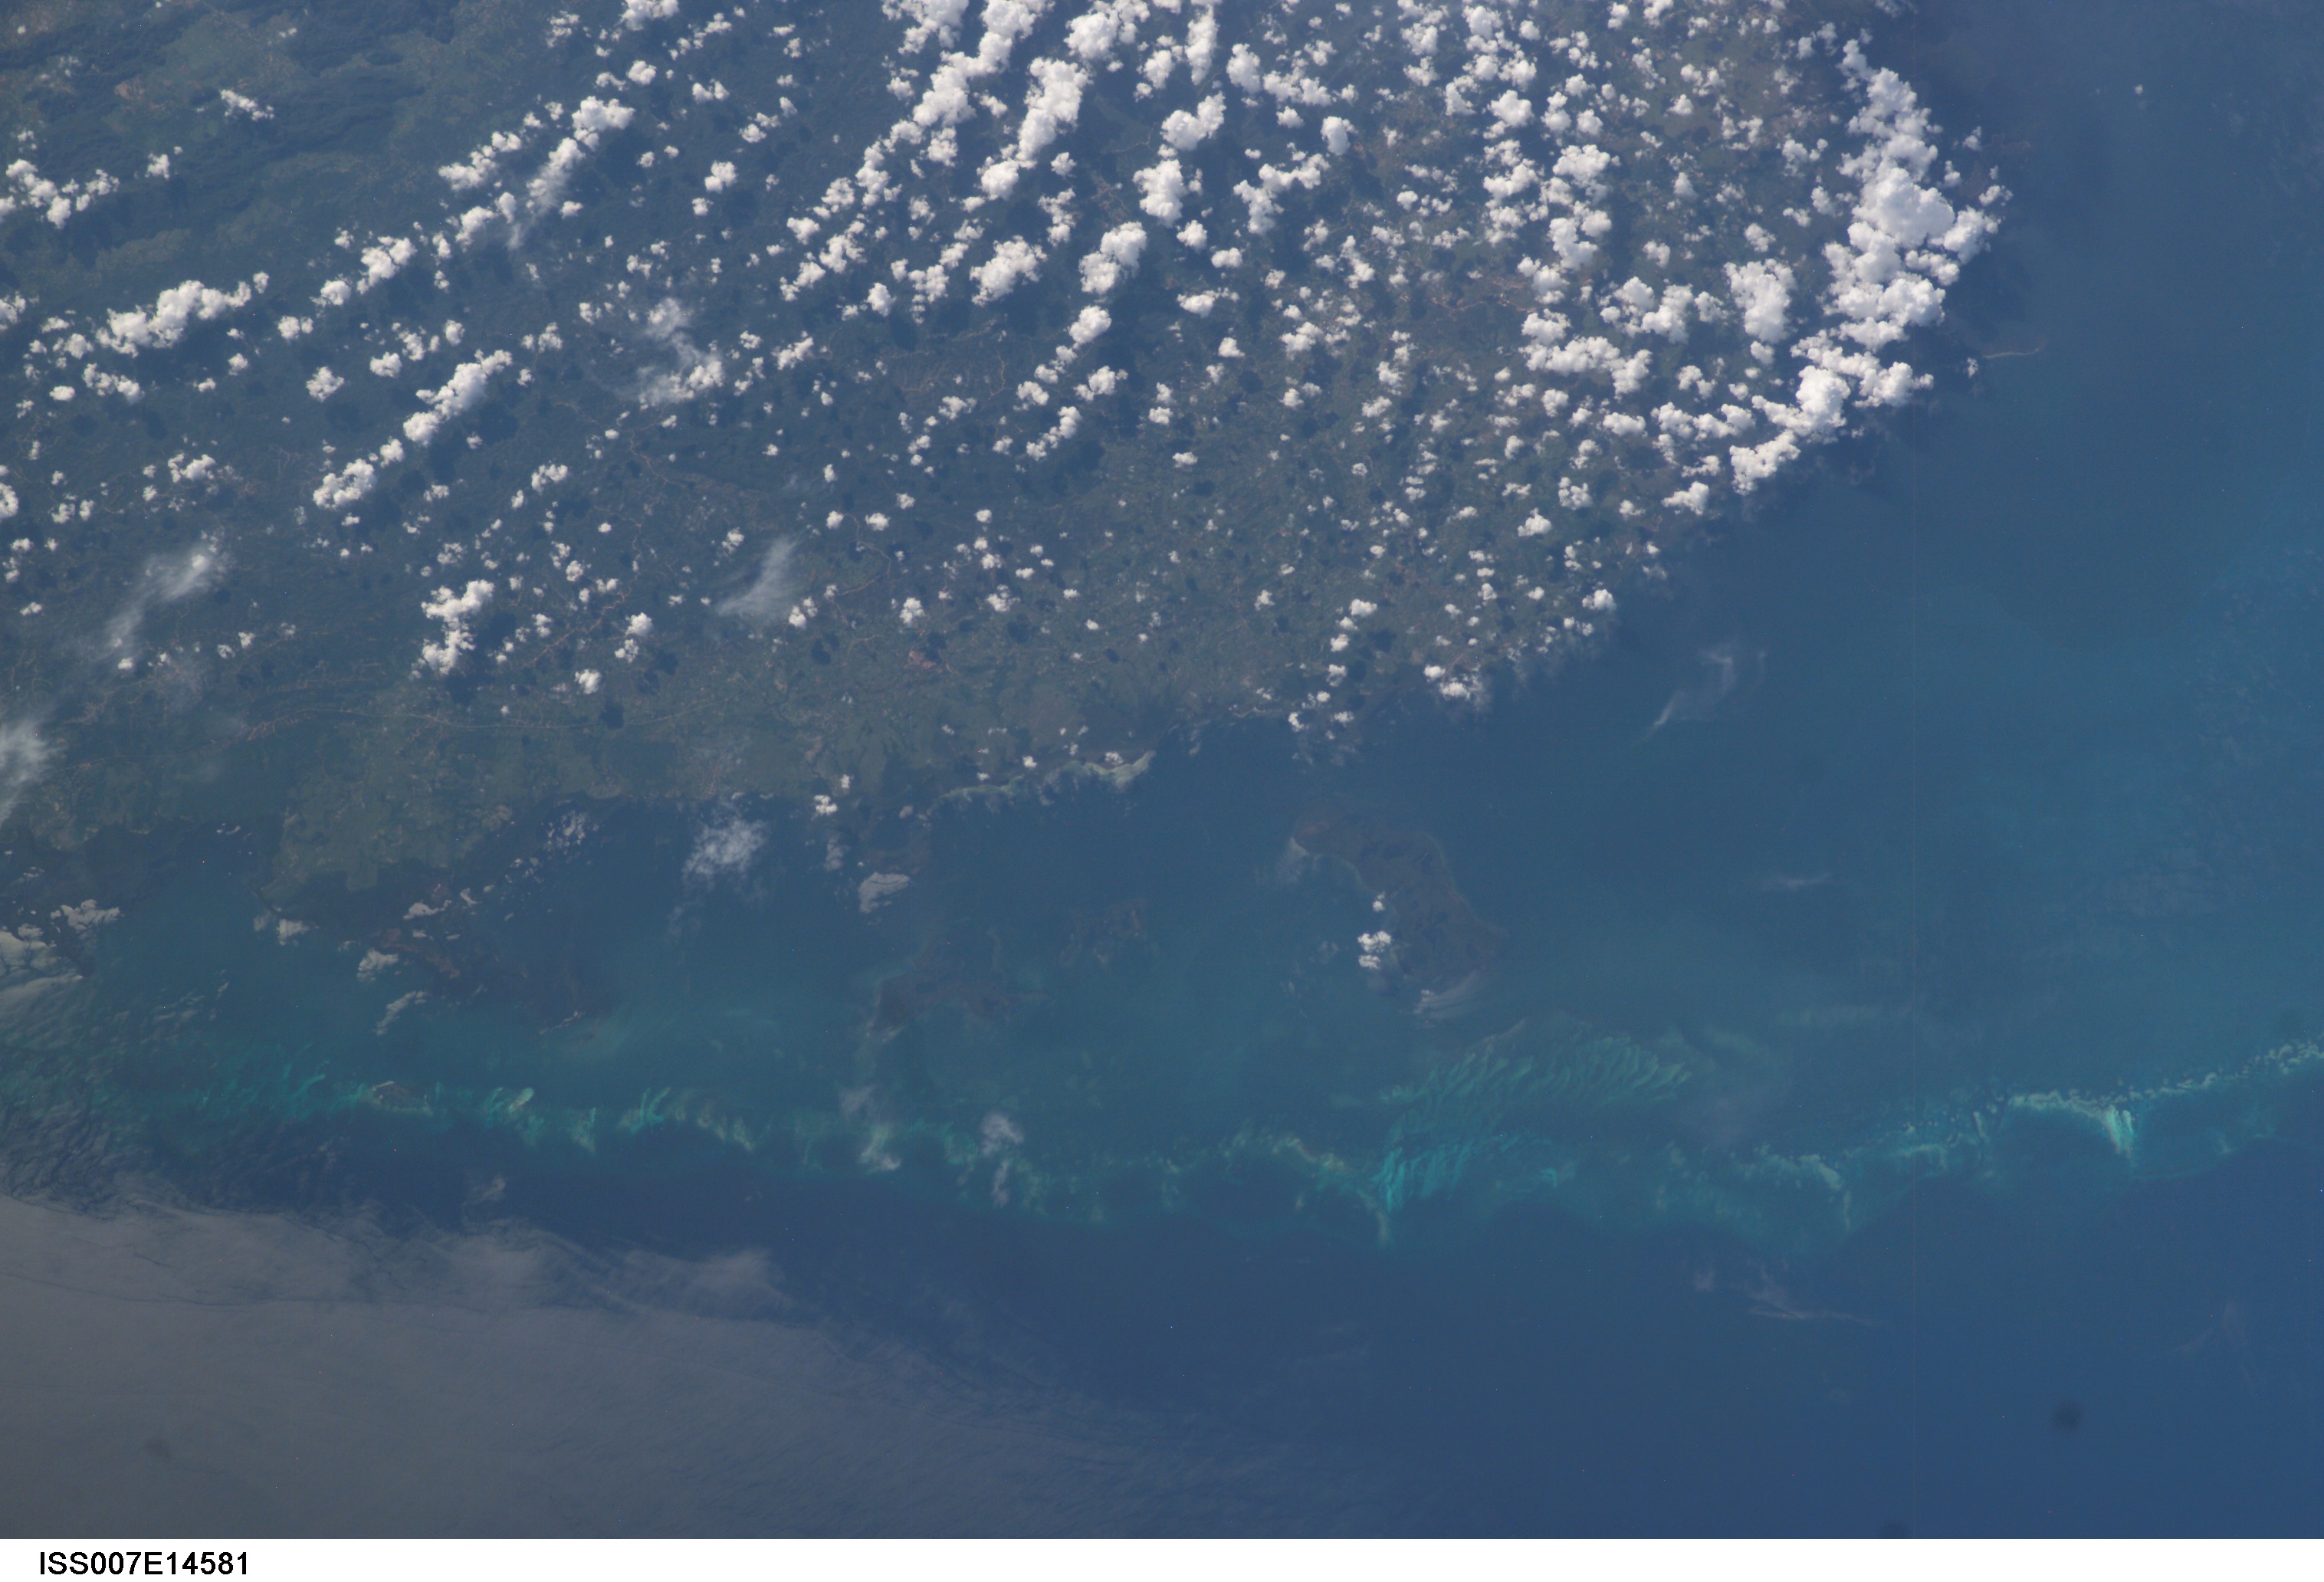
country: CUBA
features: CORAL REEFS, KEY OF BUENAVISTA
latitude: 22.5
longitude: -84.0
